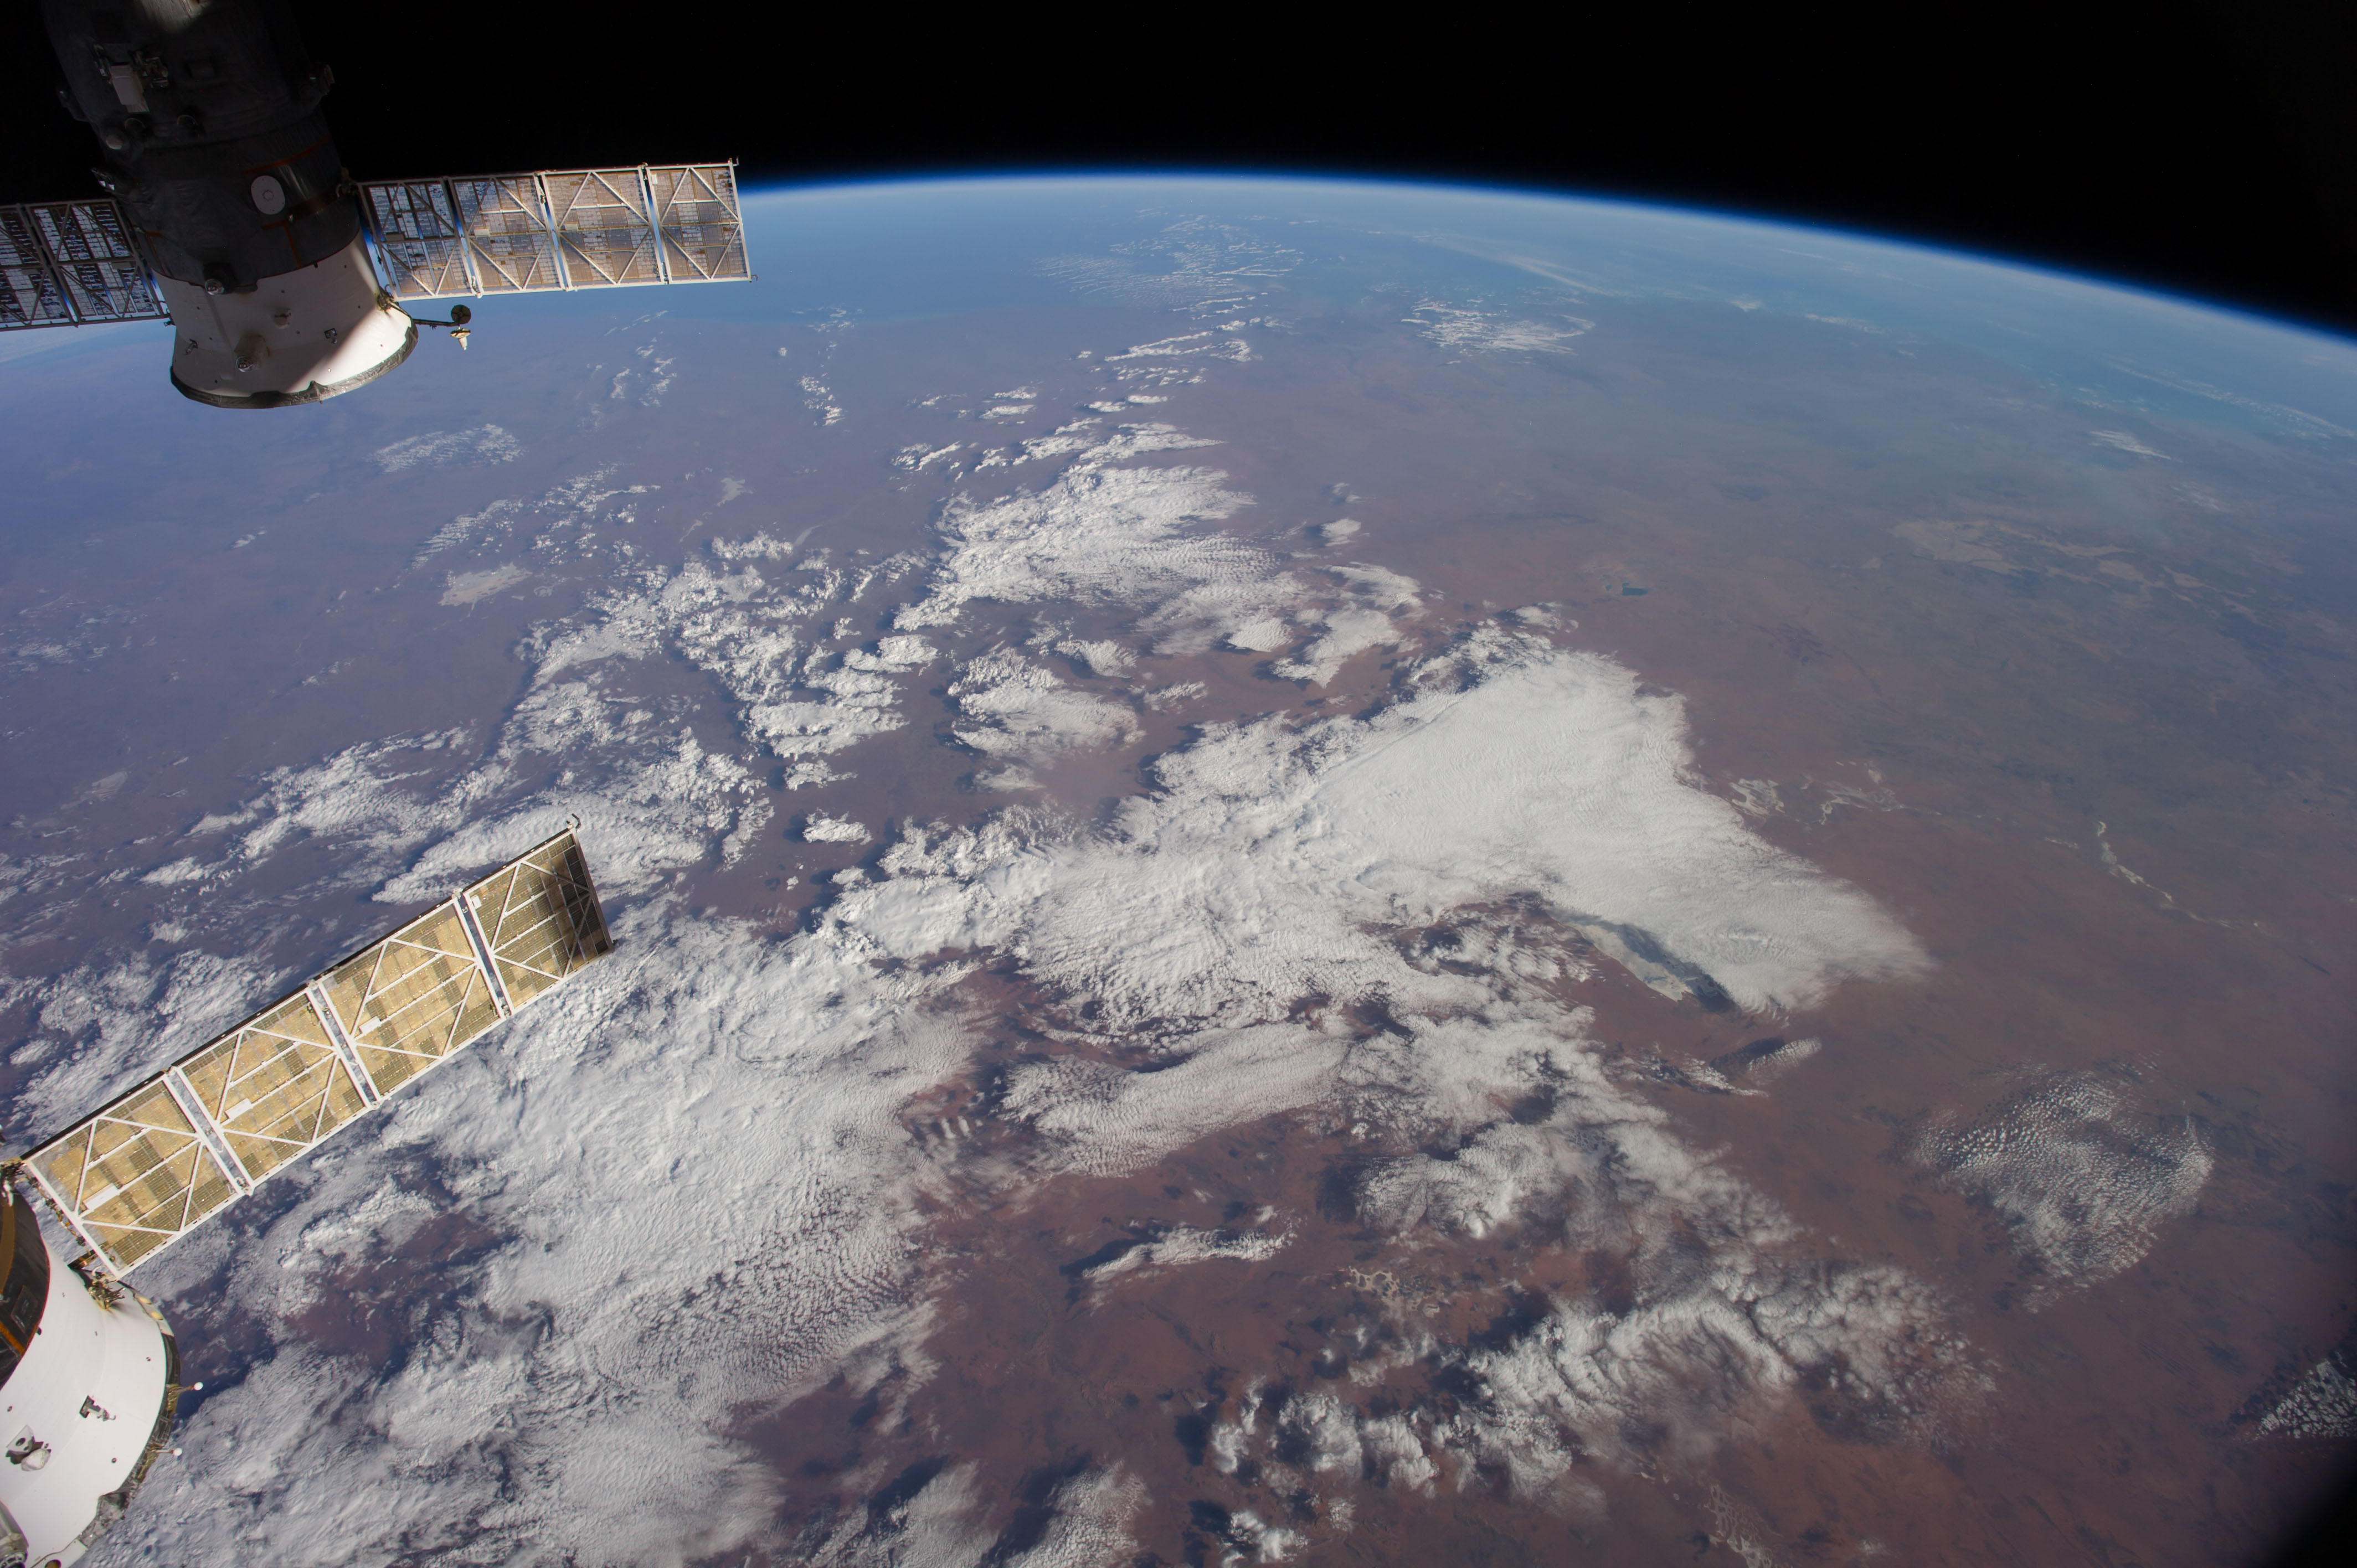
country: AUSTRALIA-WA
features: INDIAN O., L. GREGORY, L. MACKAY, GREAT SANDY DES., ATMOSPHERIC LIMB
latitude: -23.0
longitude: 126.0
